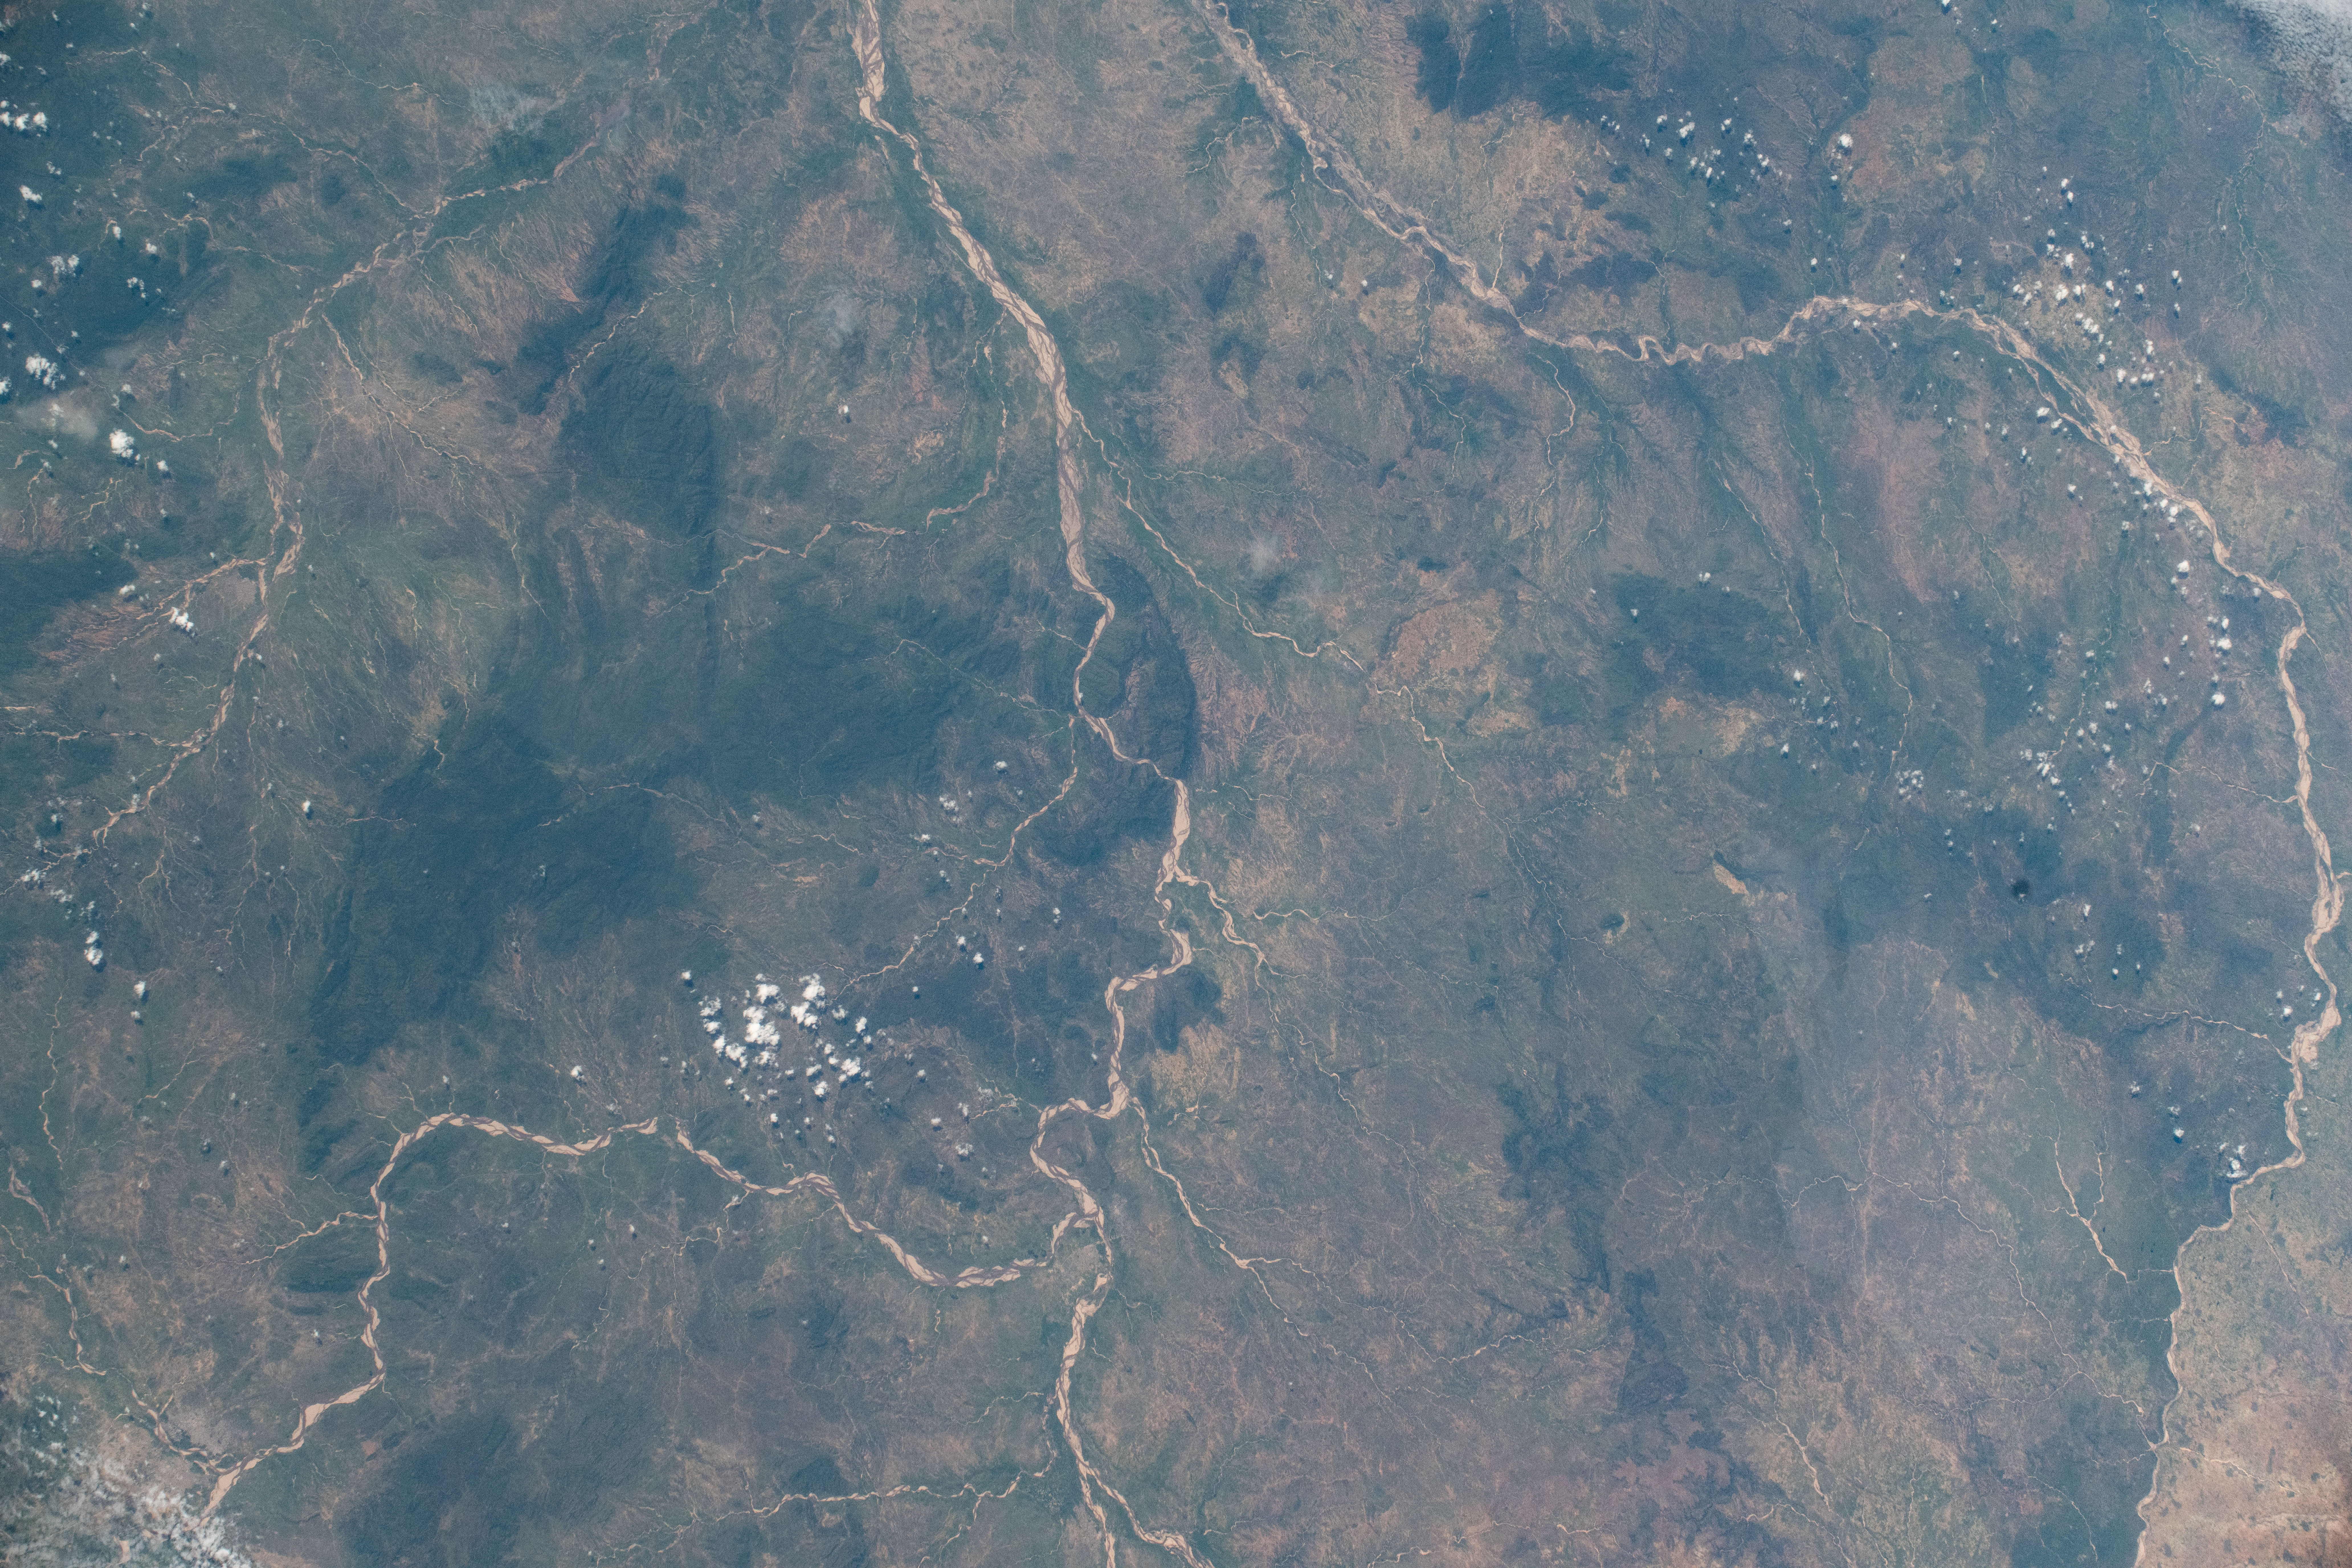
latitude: 12.7
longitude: 22.7
